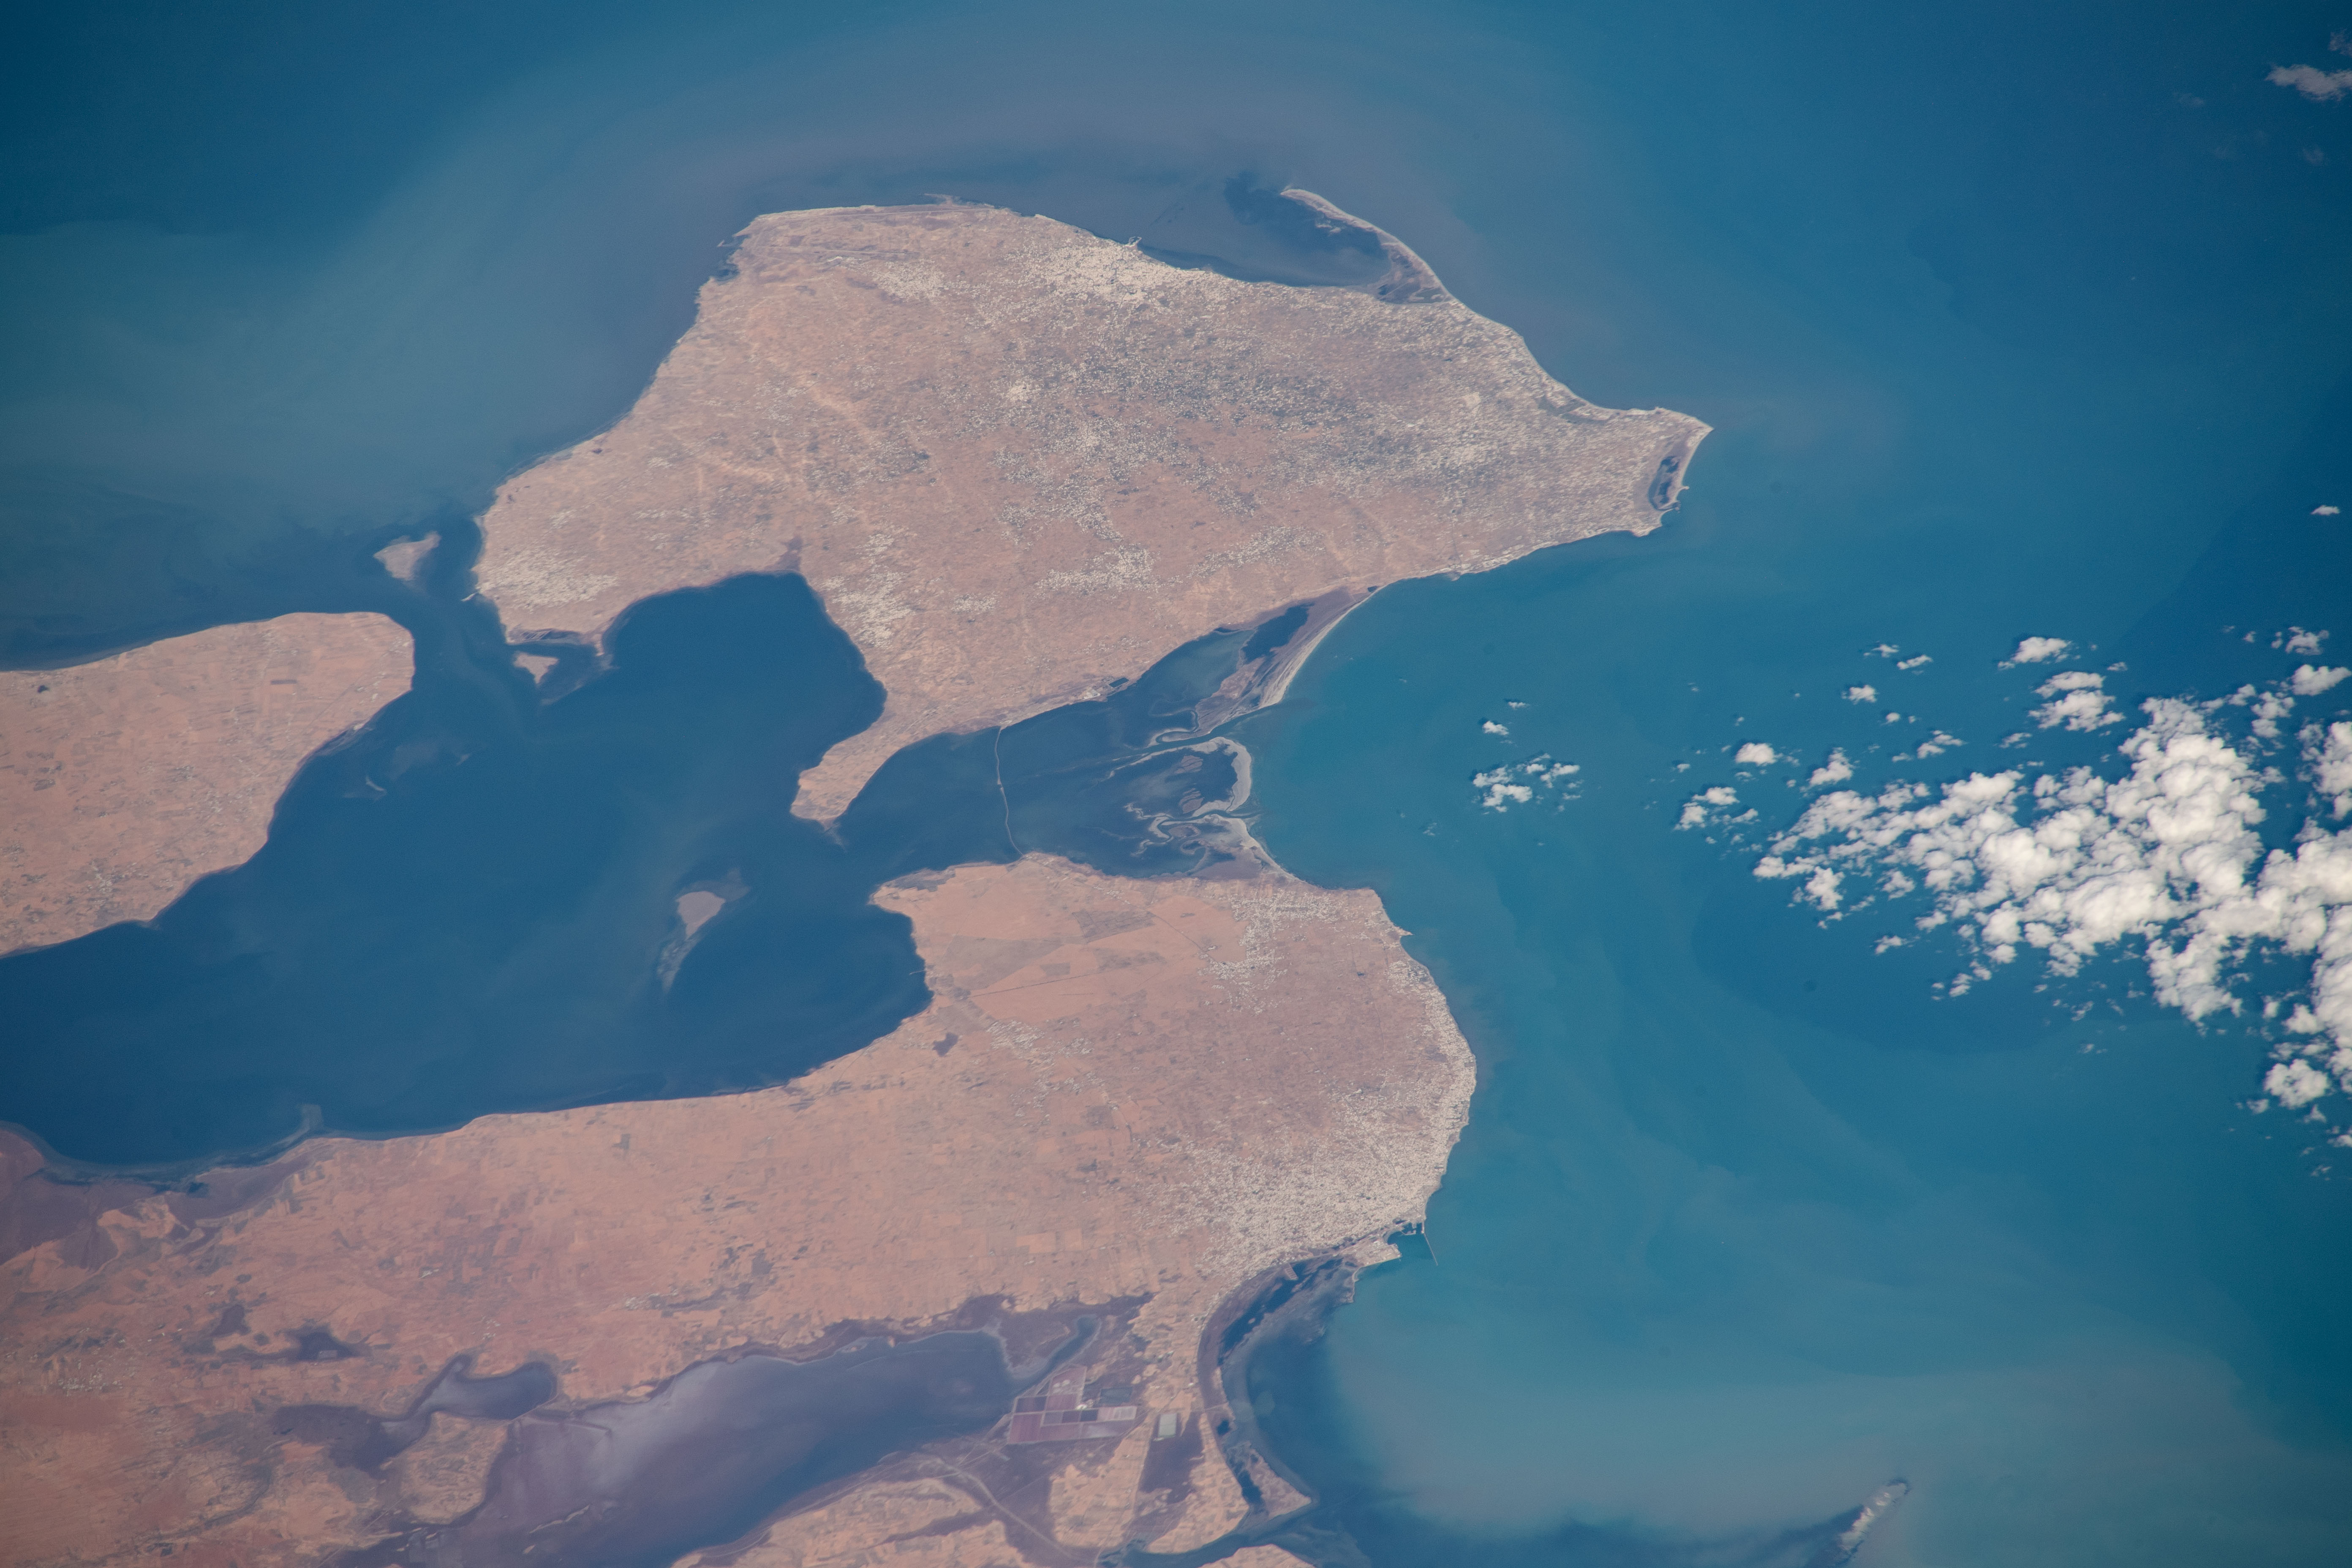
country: TUNISIA
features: JLIJ ISLAND,GULF OF GABES,BOUGHRARA GULF,JURF AL QANTARAH,HOUMT SOUK,DJERBA ISLAND,SEGUIA,ZARZIS
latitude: 33.6
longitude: 11.0
